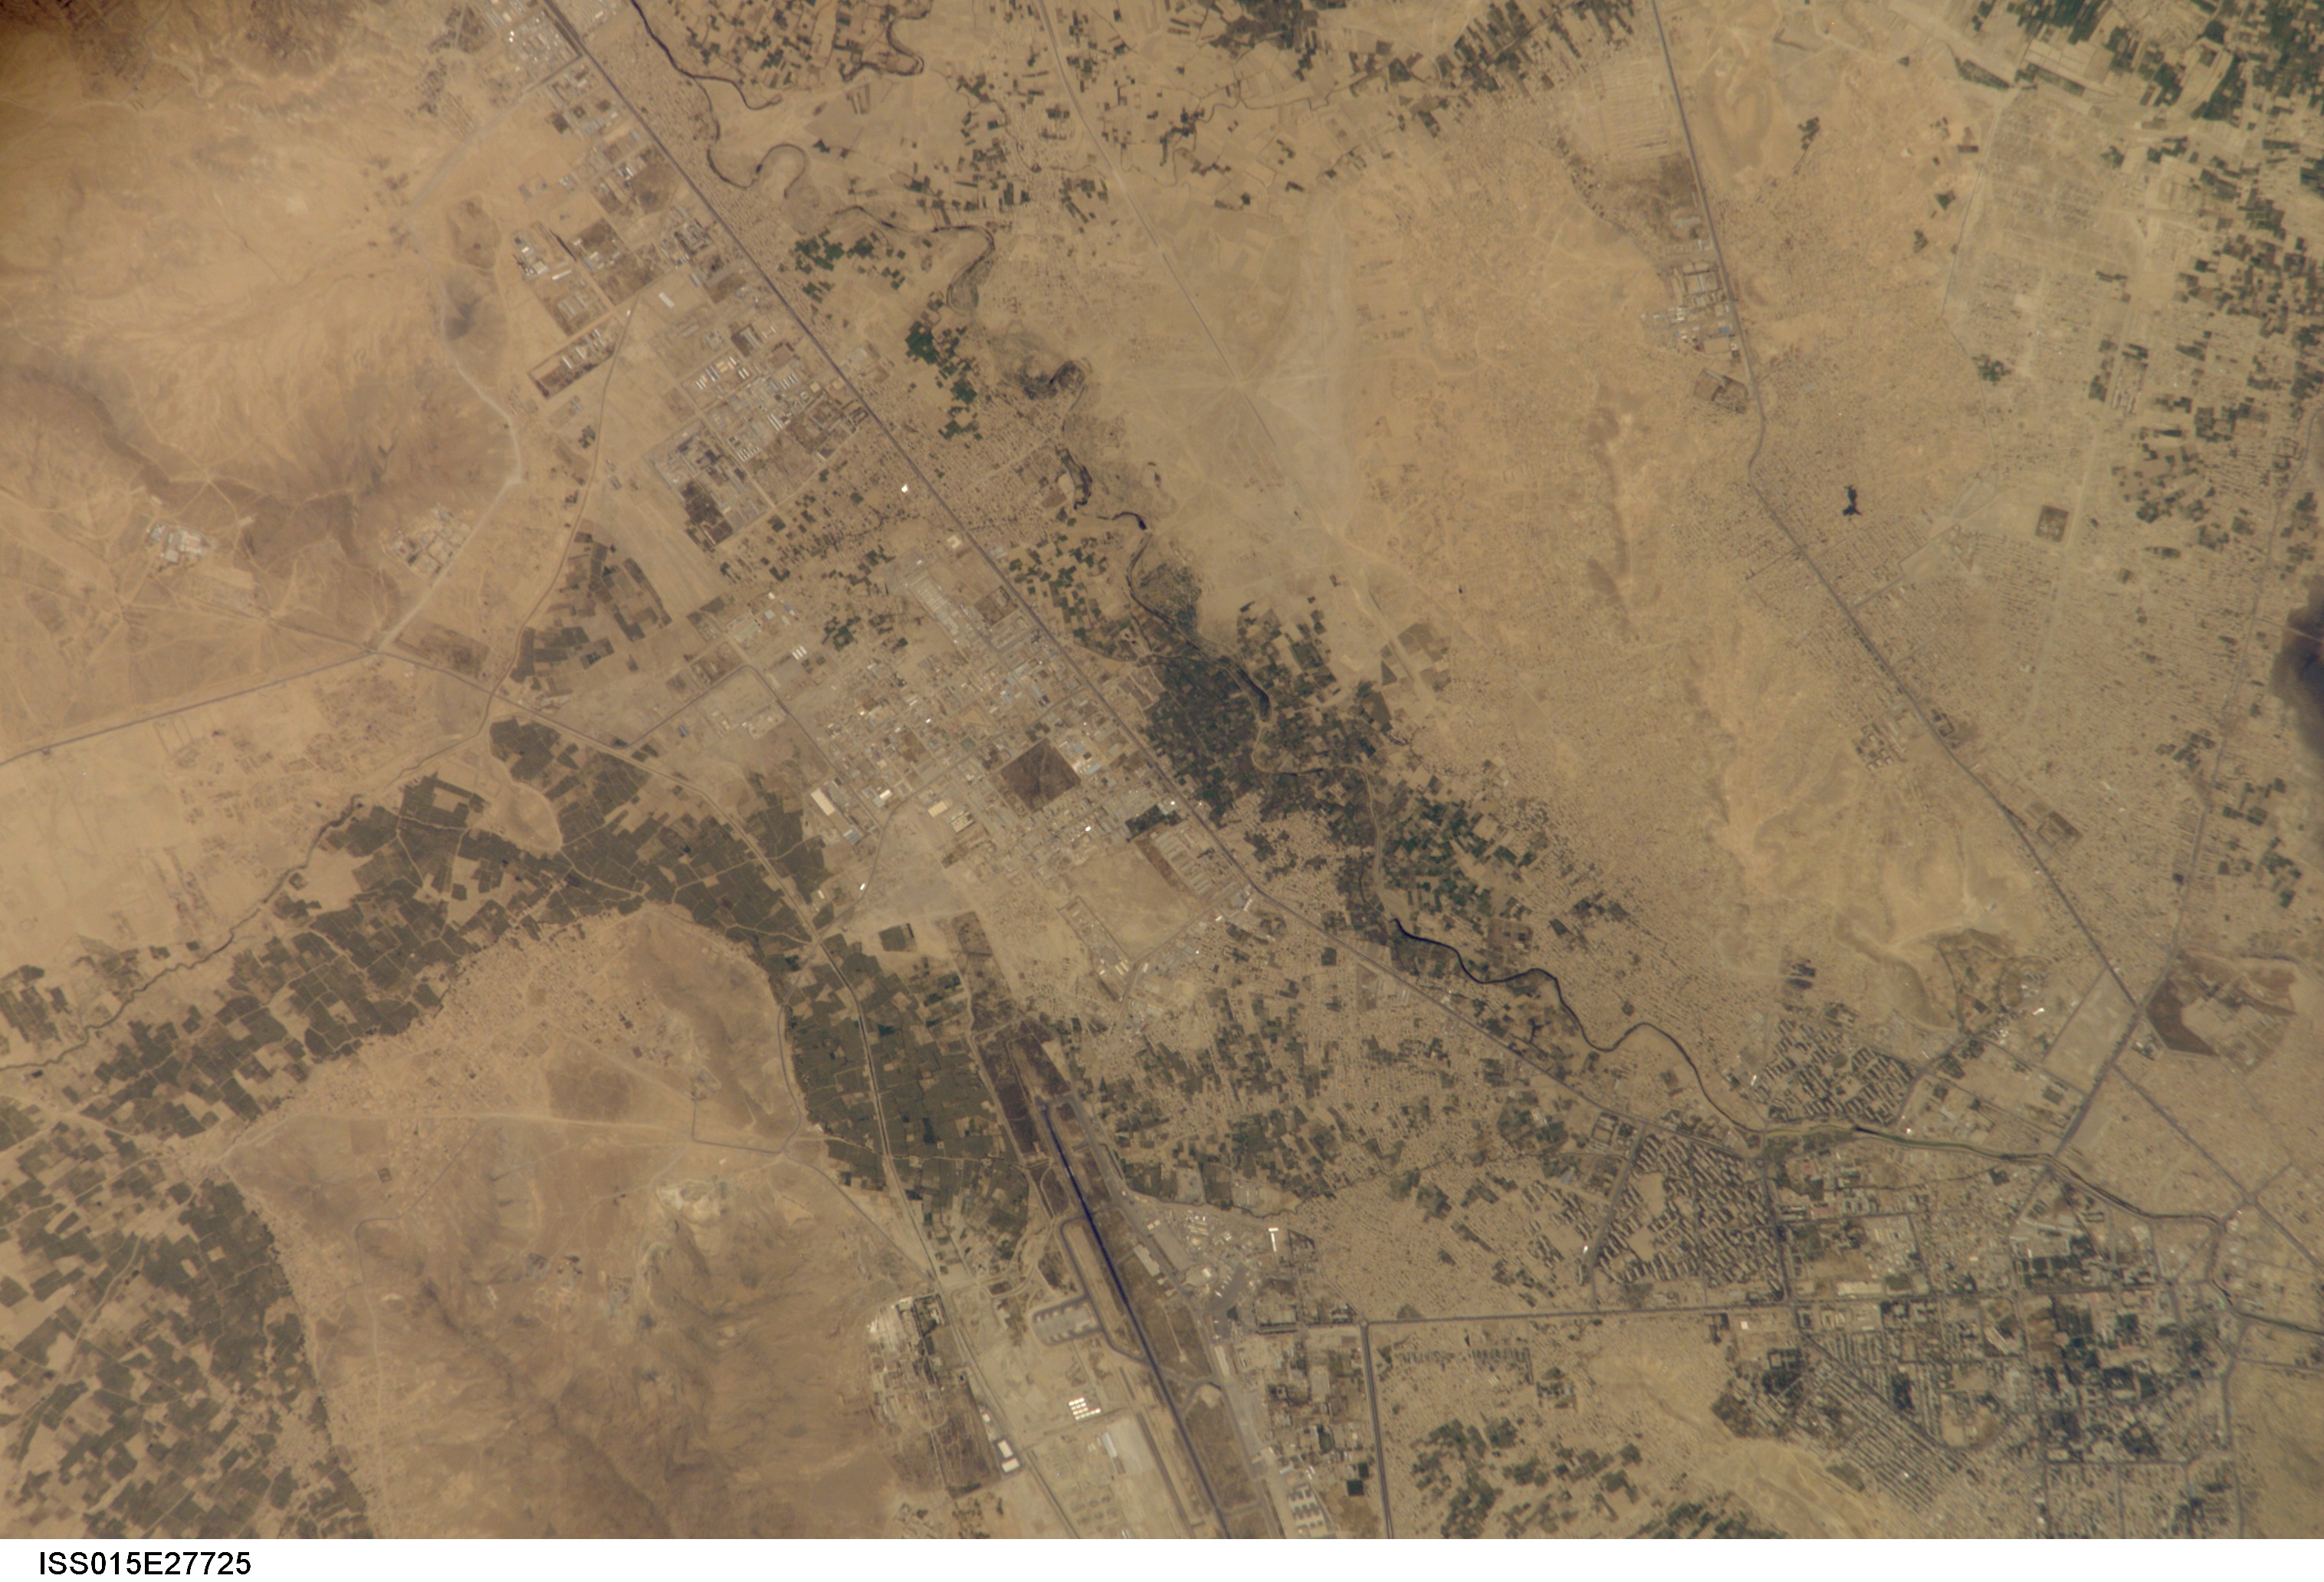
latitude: 34.5
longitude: 69.1
